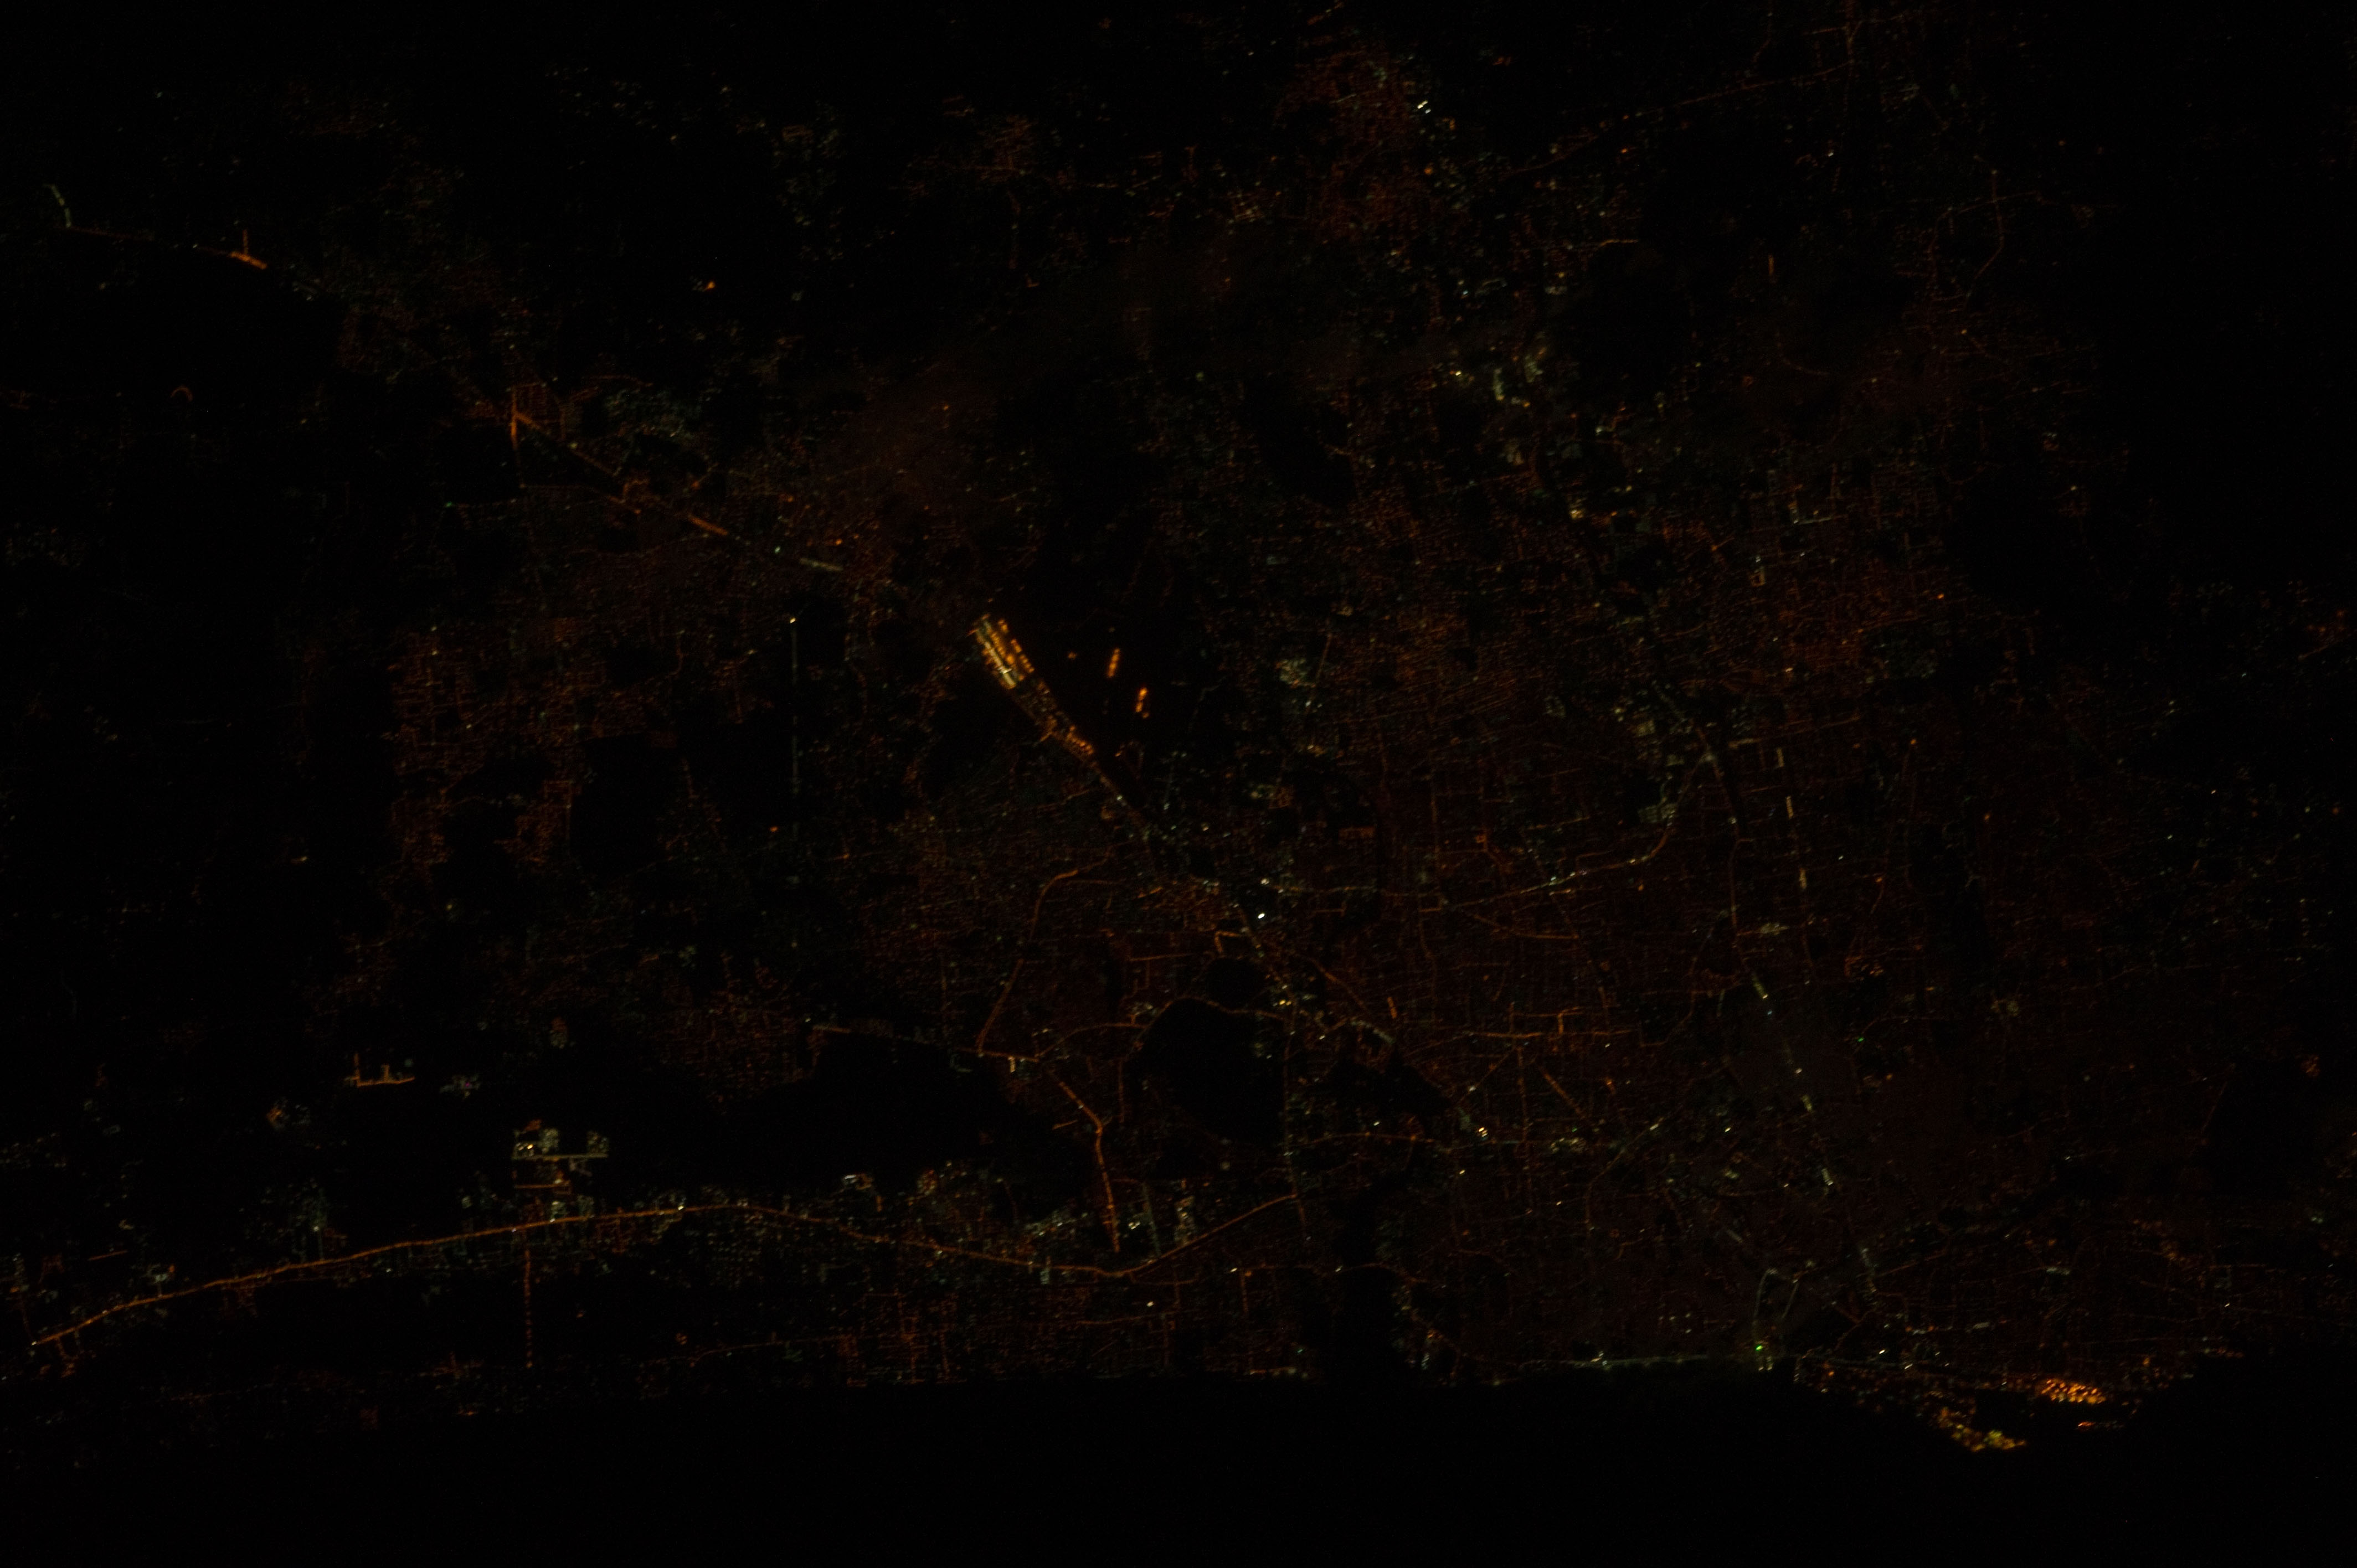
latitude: 13.7
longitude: 80.1
